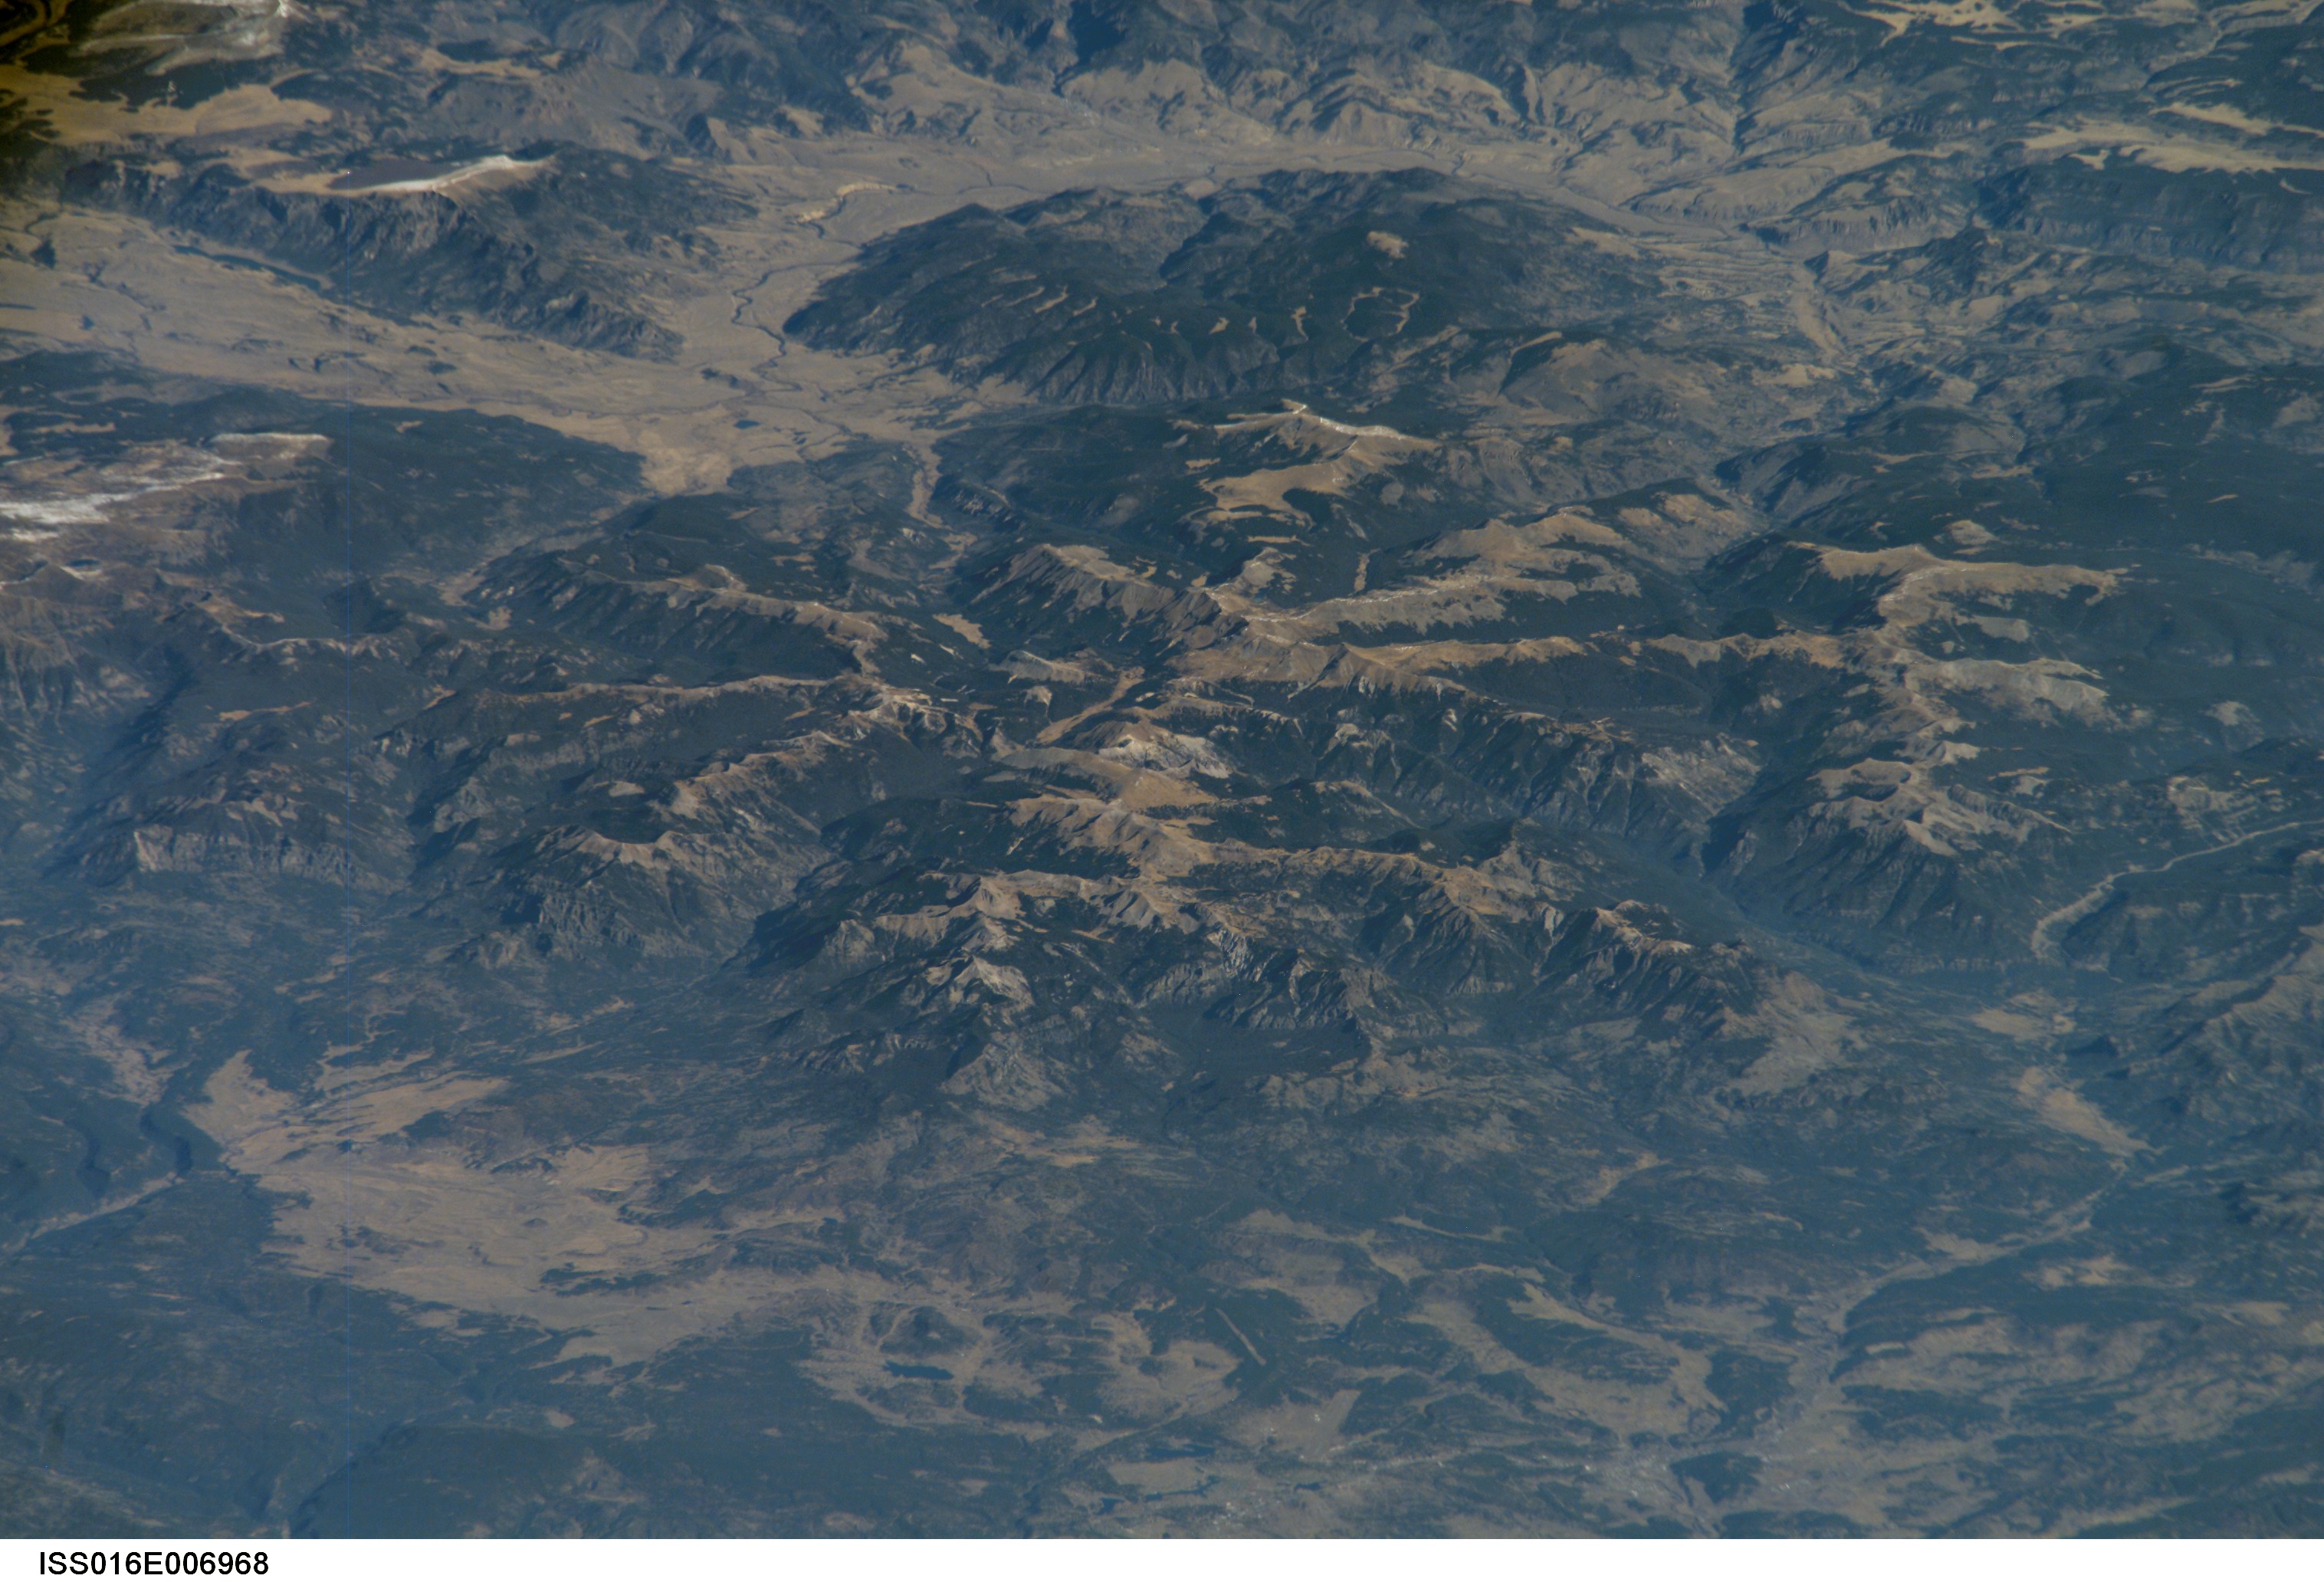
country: USA-COLORADO
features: PAN-SAN JUAN MTS., CREEDE AREA
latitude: 37.6
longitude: -107.0
